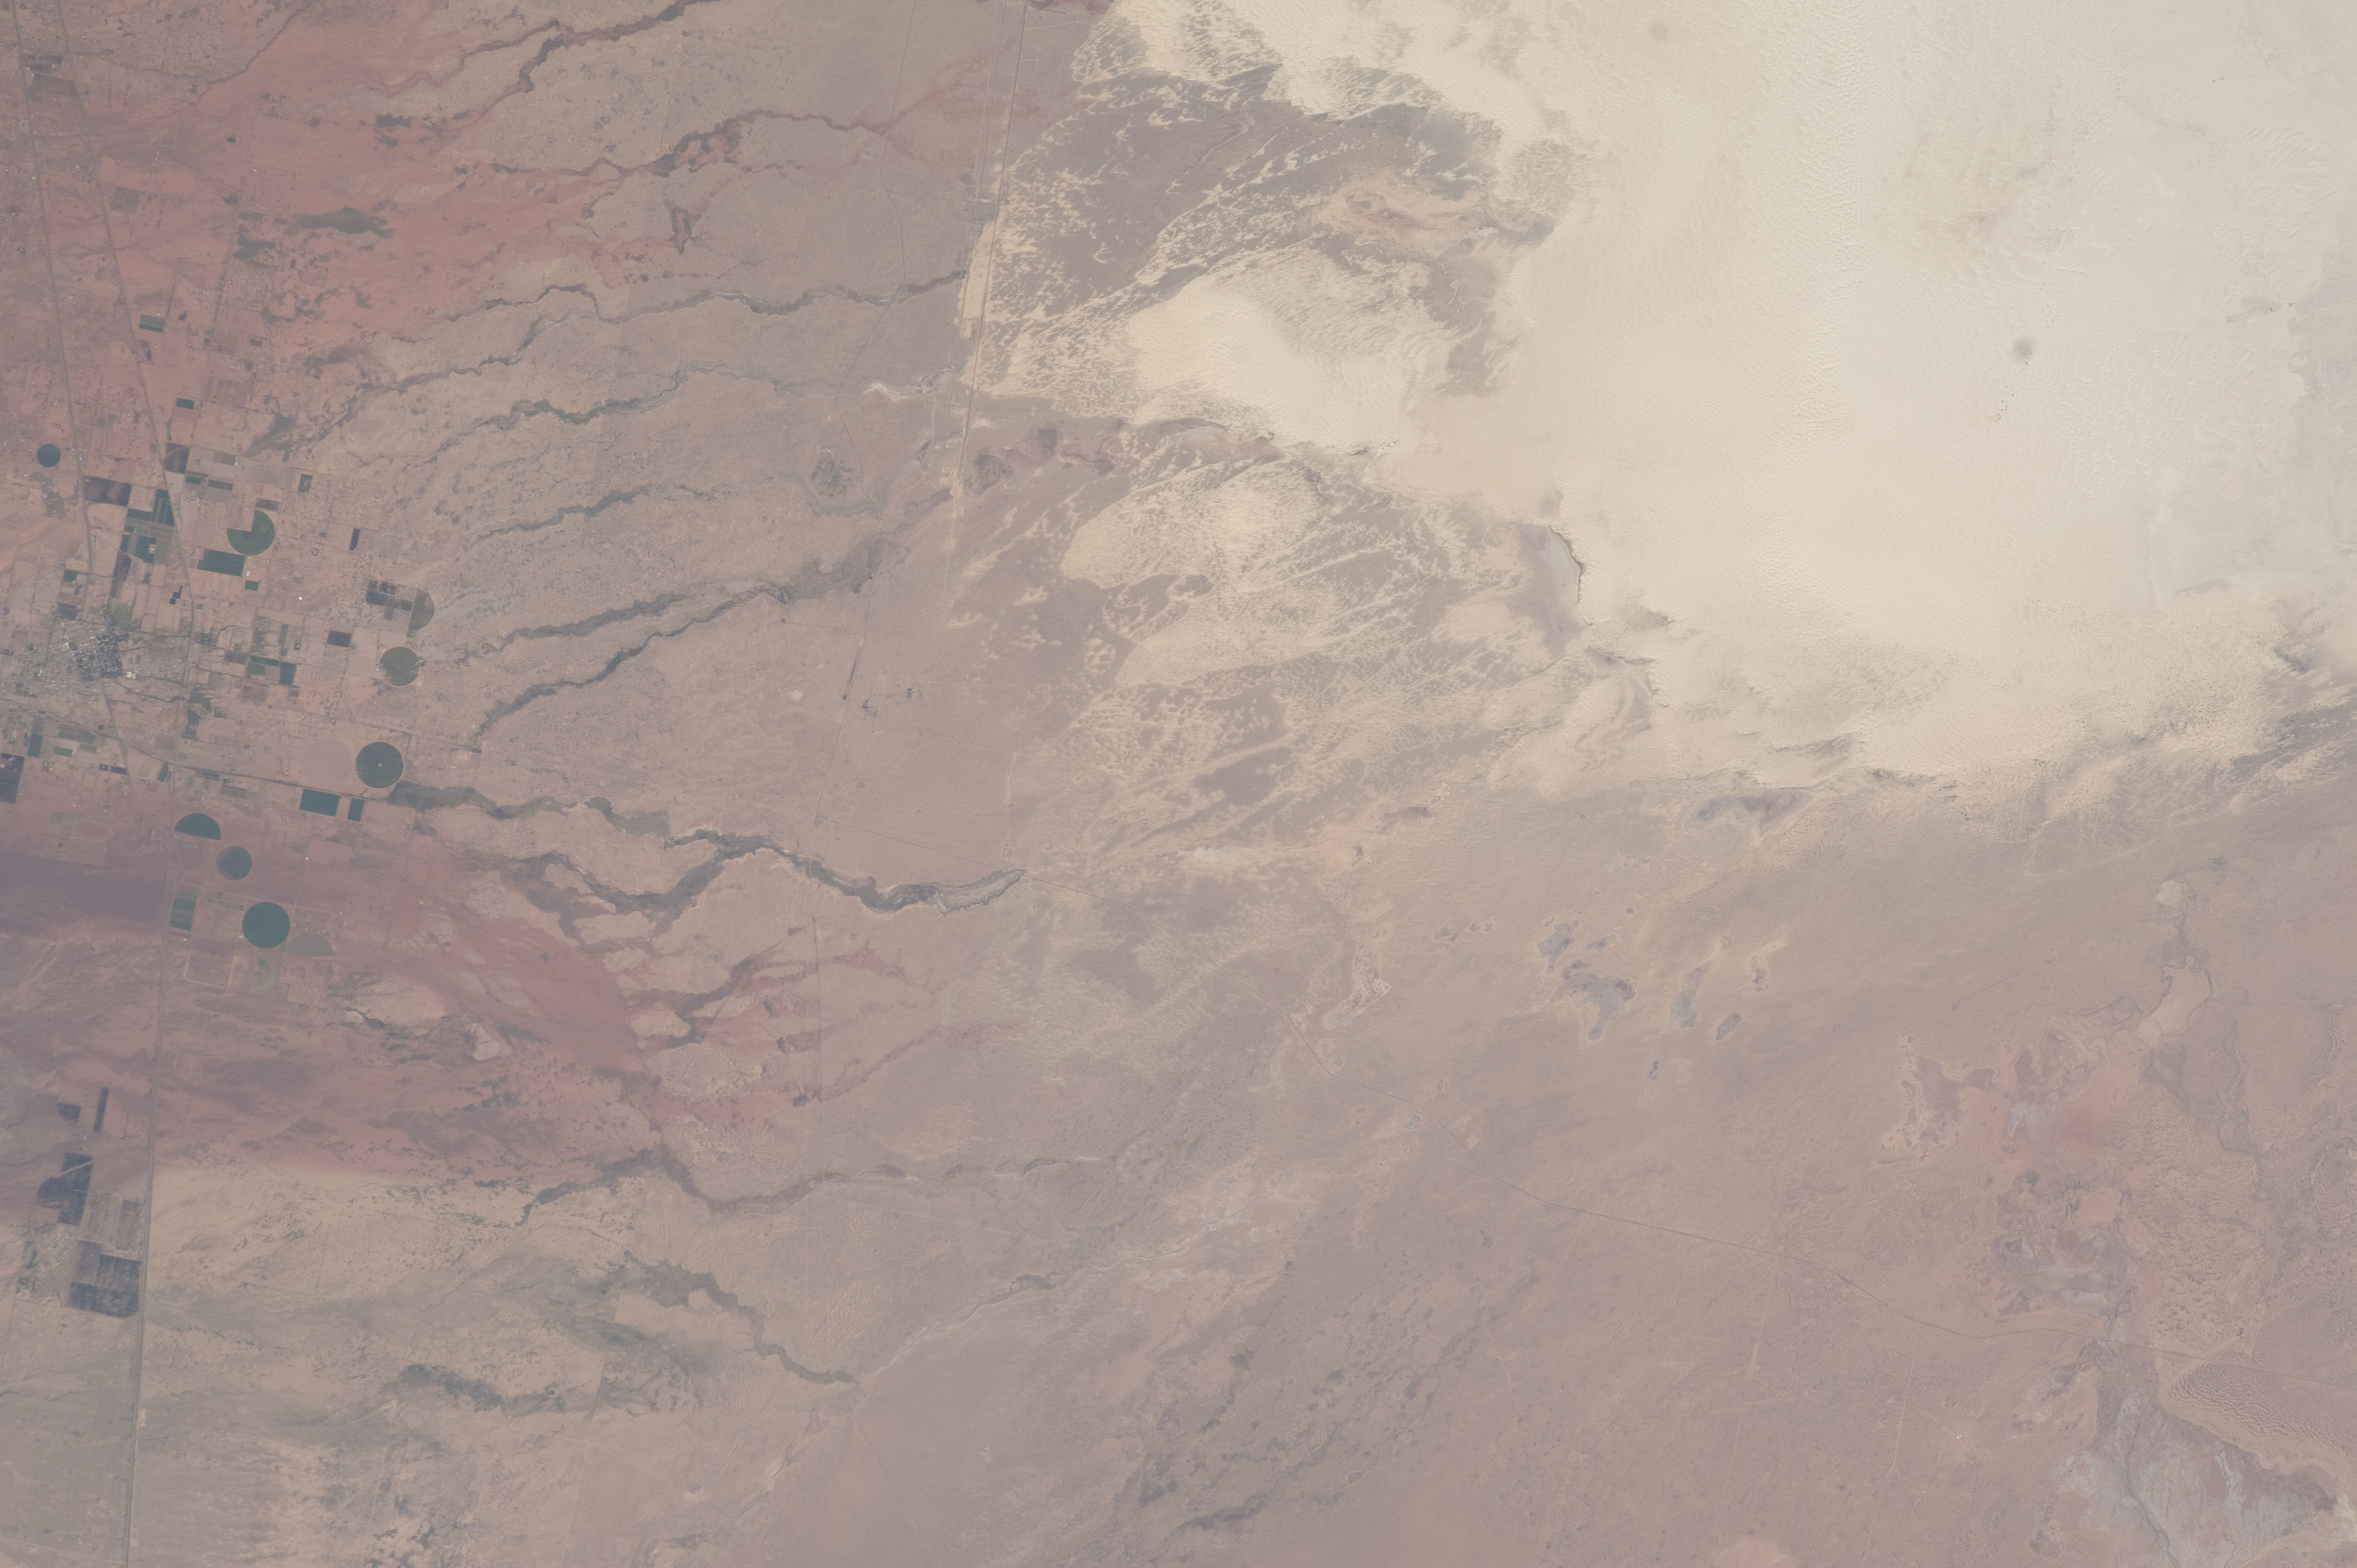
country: USA-NEW MEXICO
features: TULAROSA, WHITE SANDS MISSLE RANGE, AGR.
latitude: 33.0
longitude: -106.3
